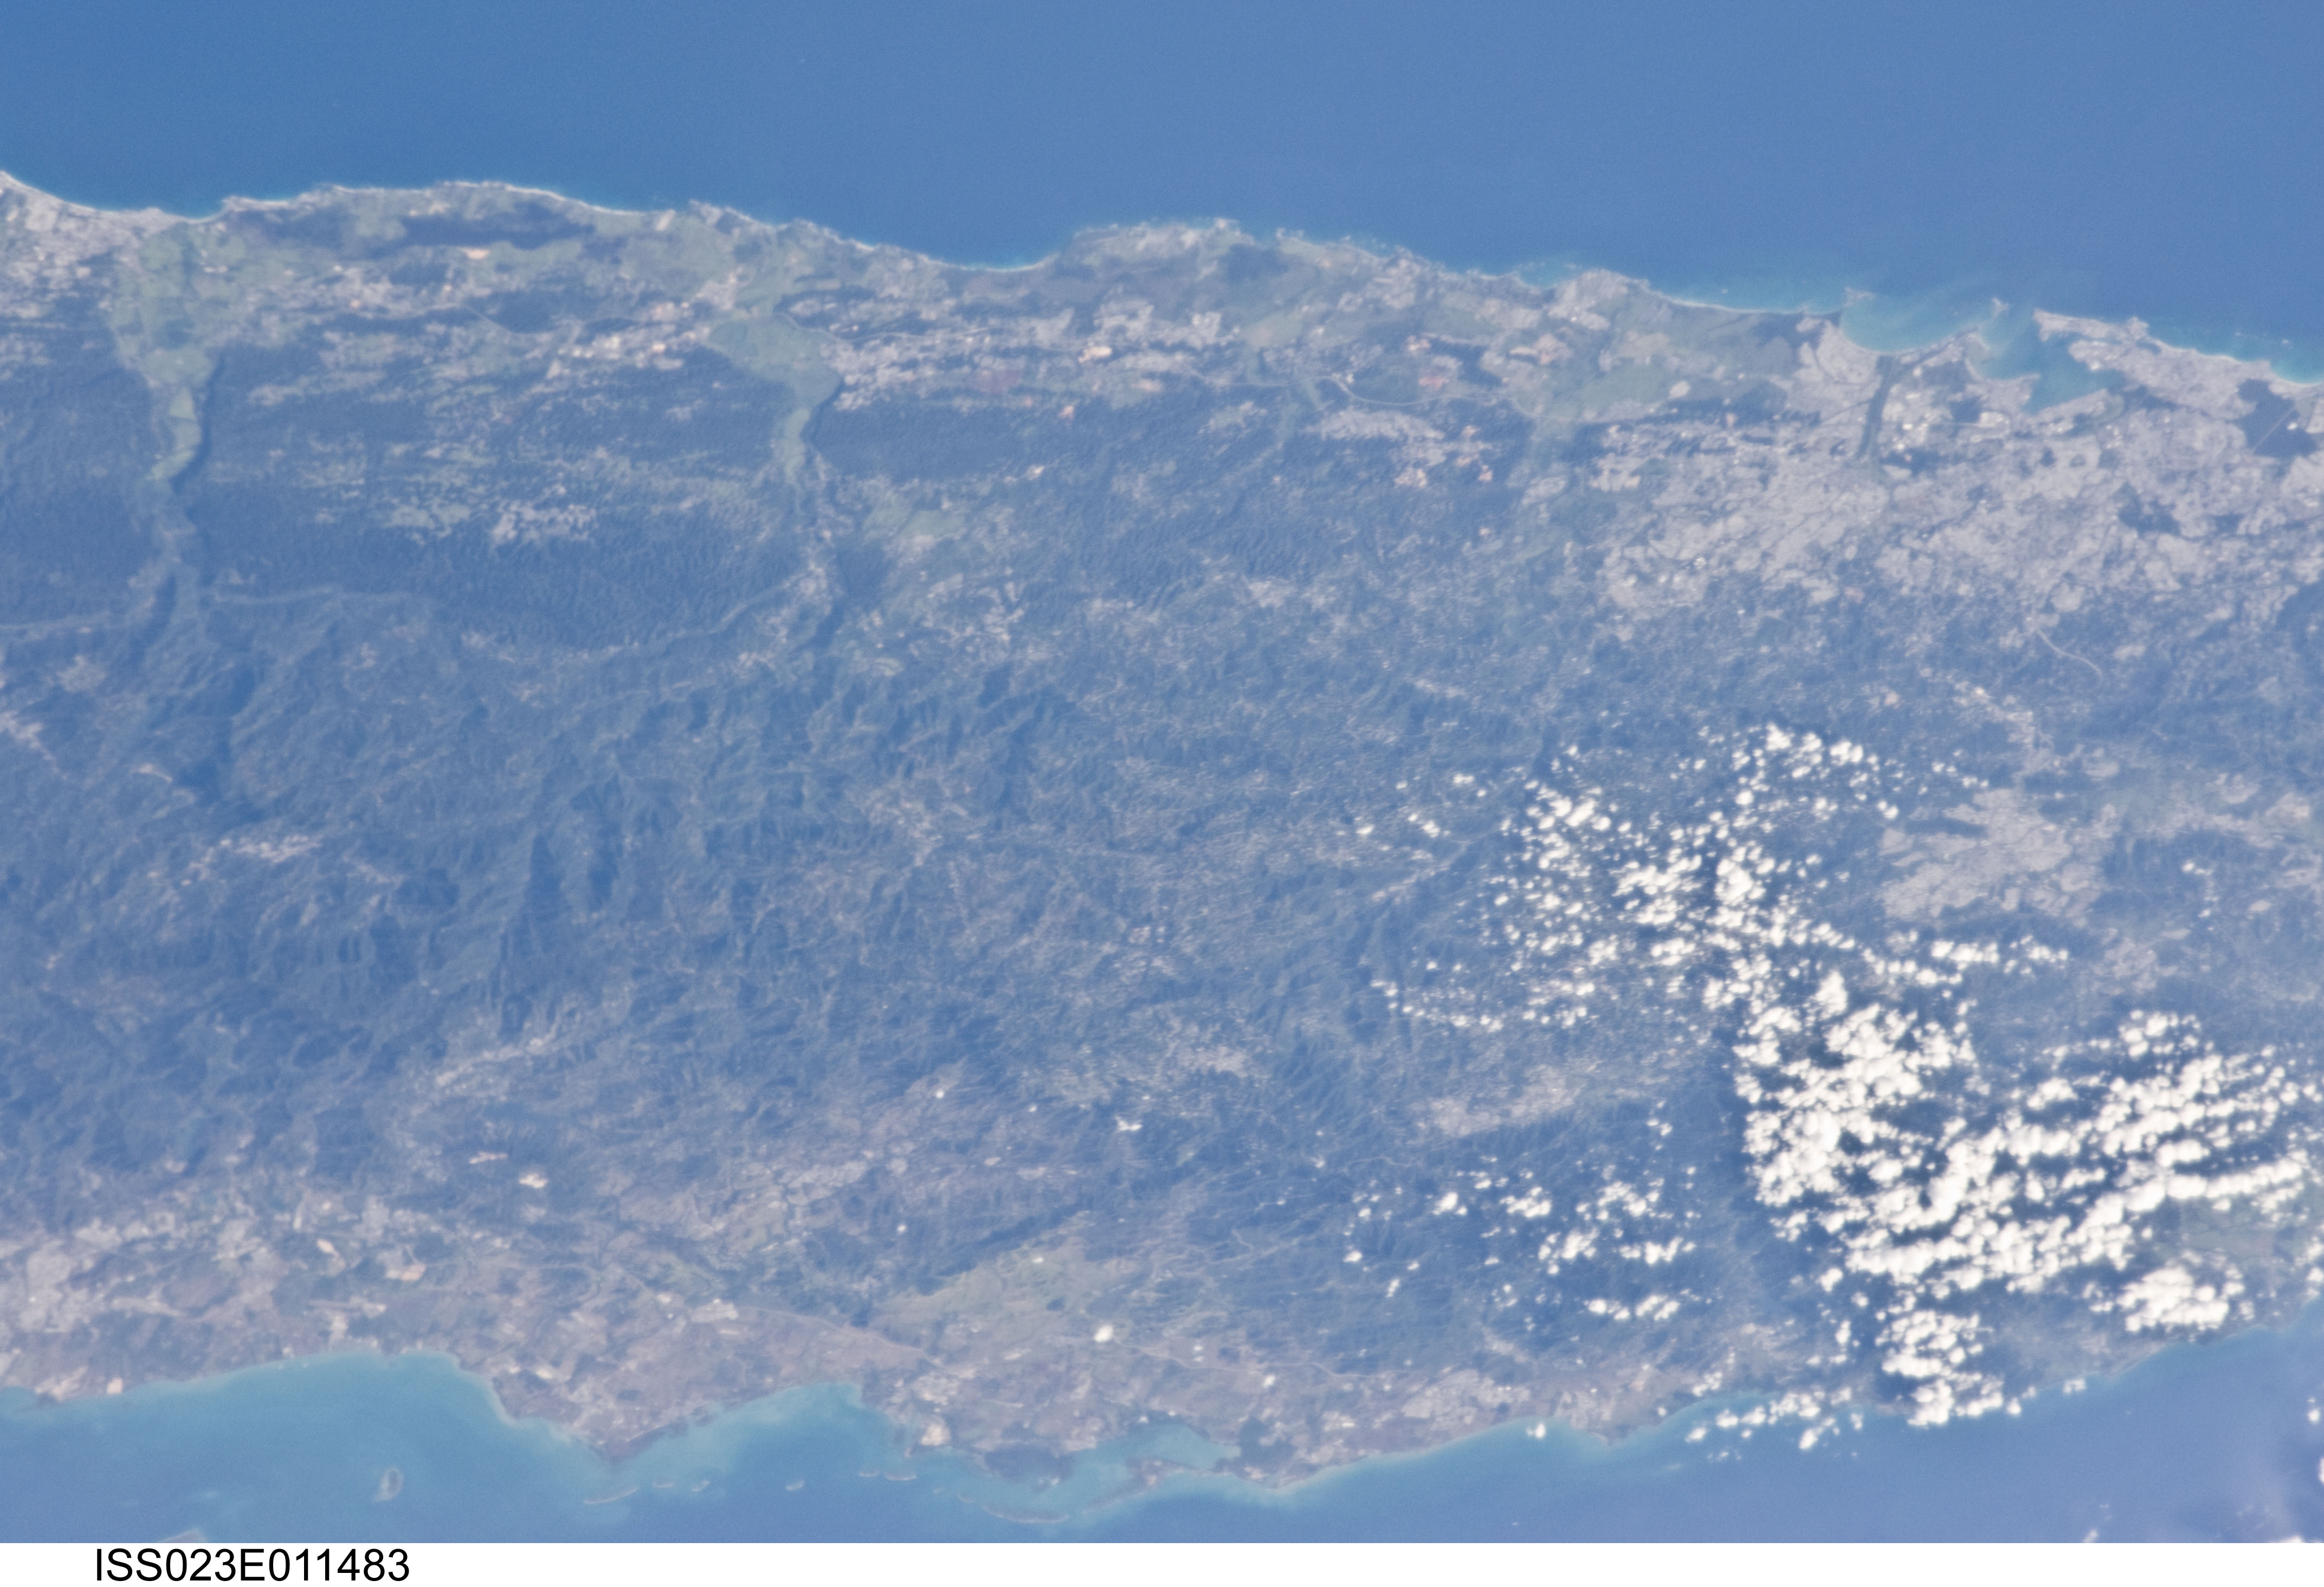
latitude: 18.2
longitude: -66.4
